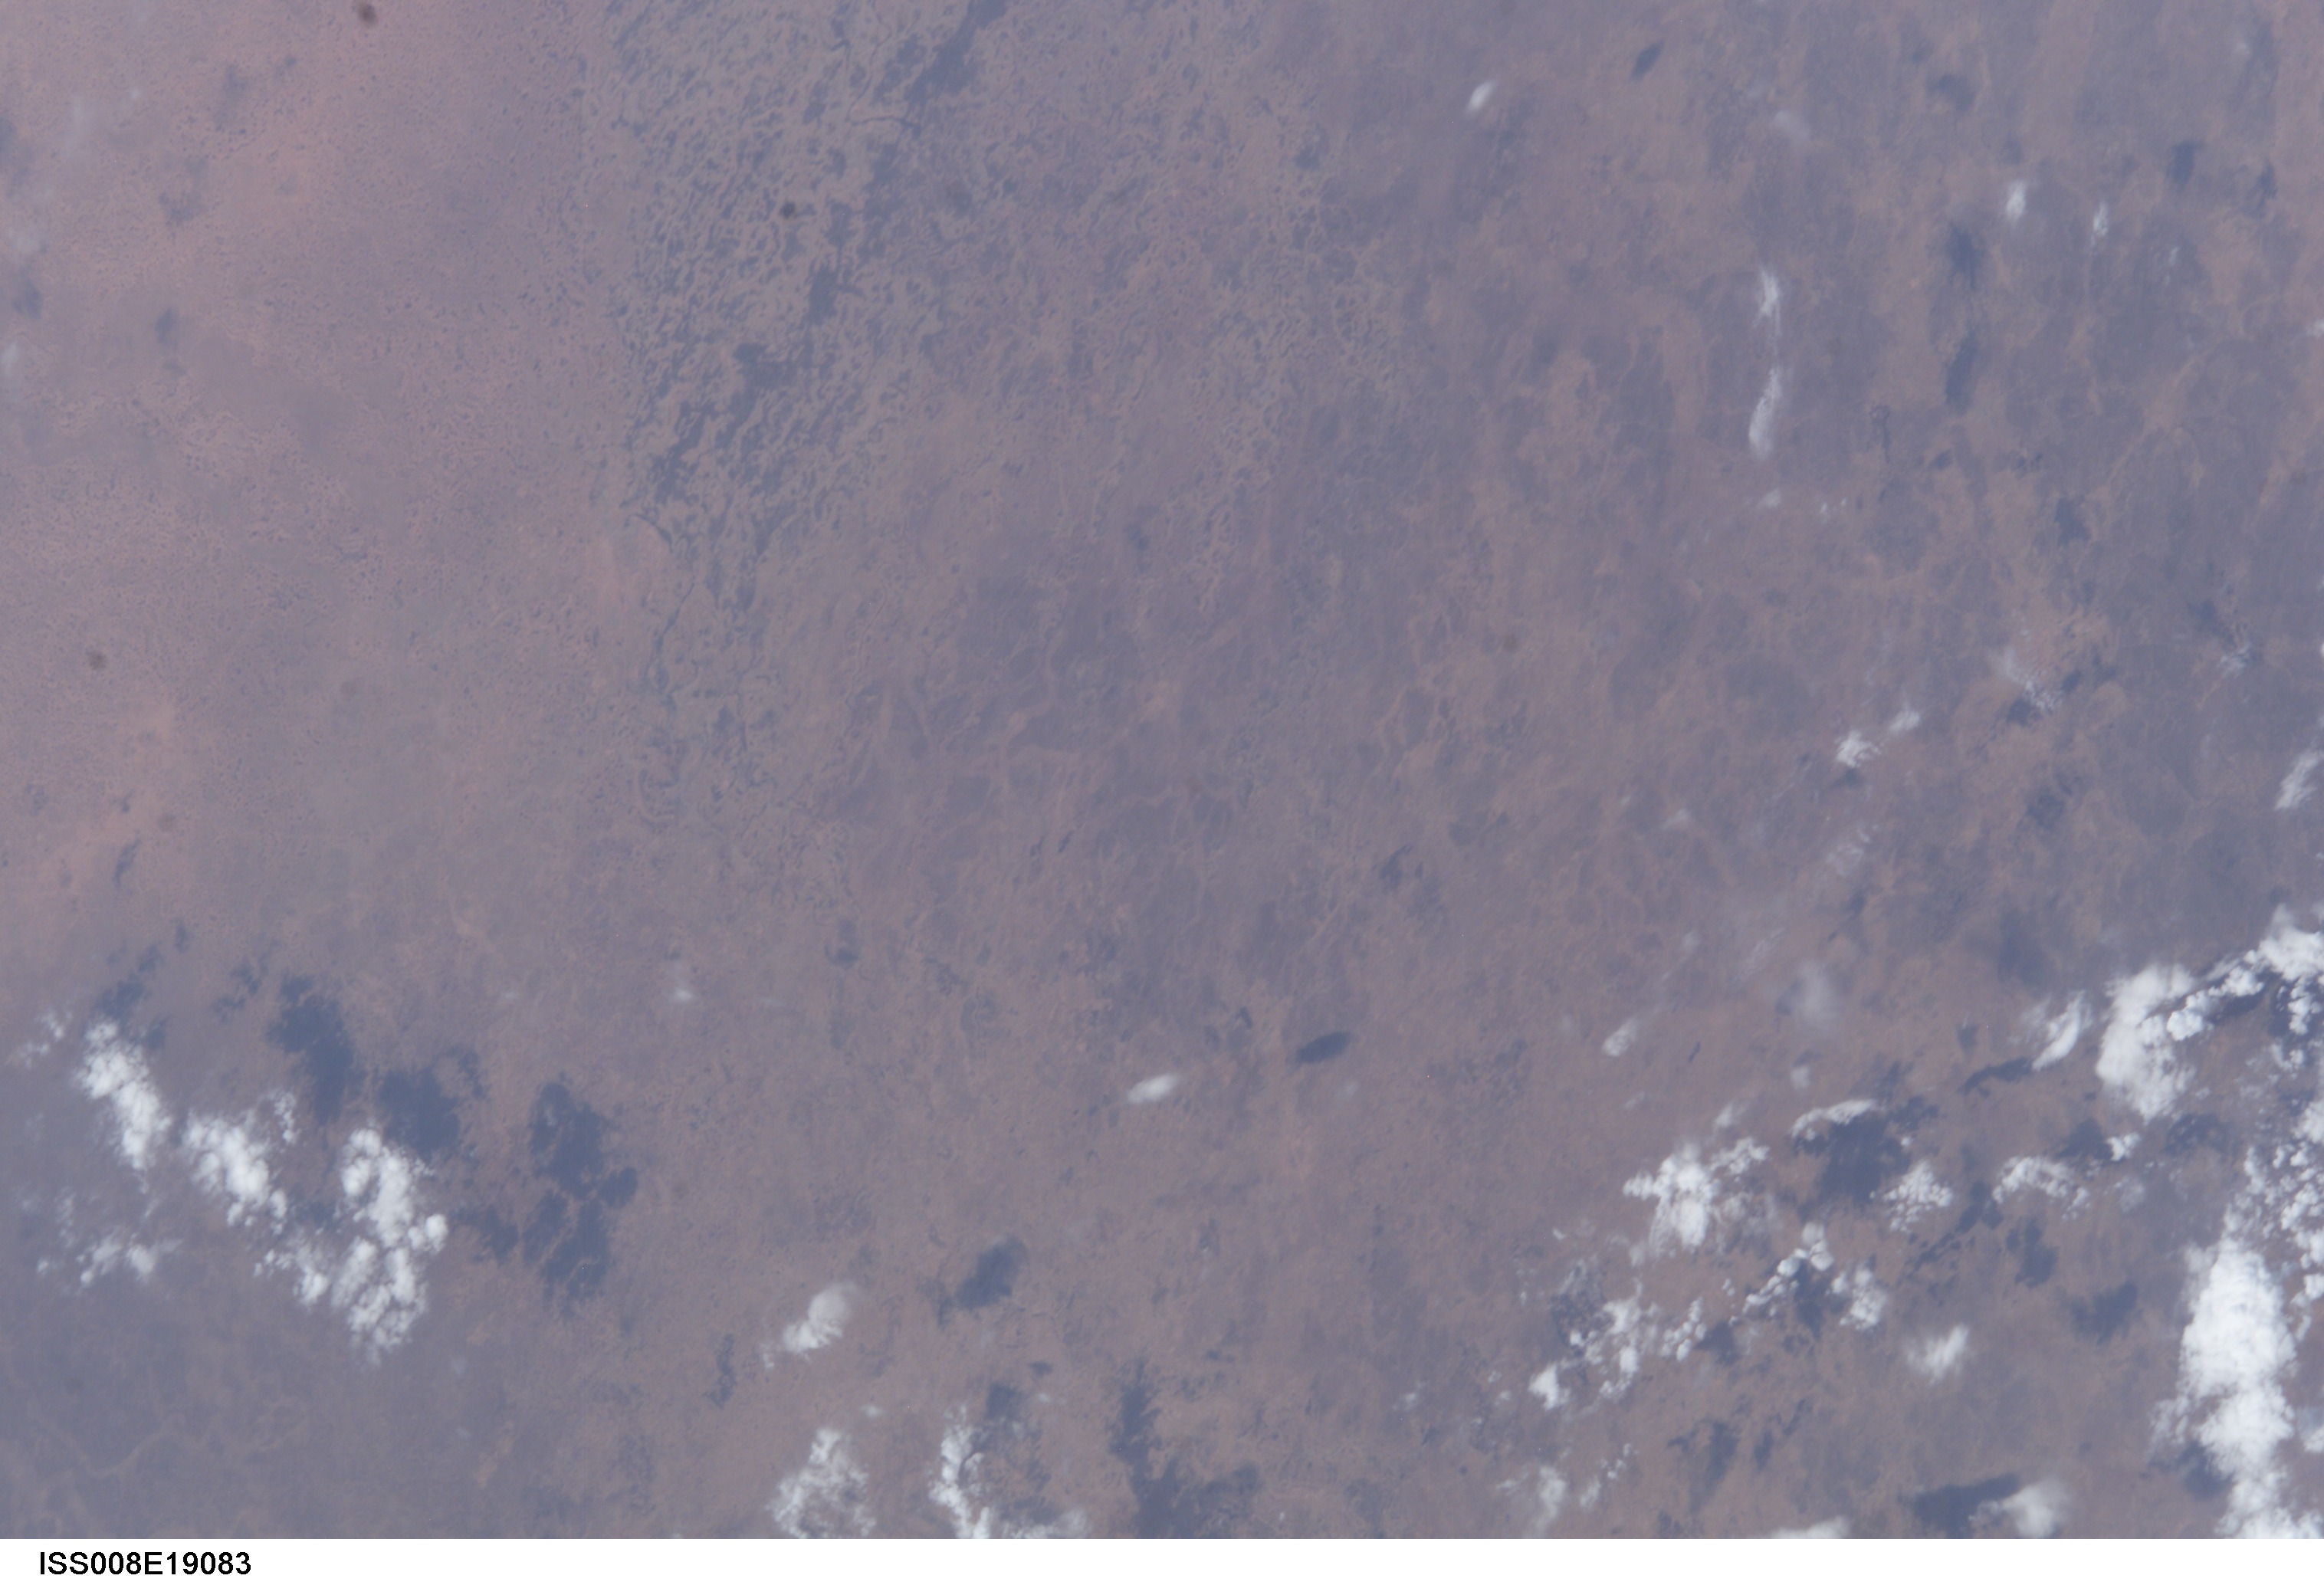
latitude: 10.5
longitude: 28.0
